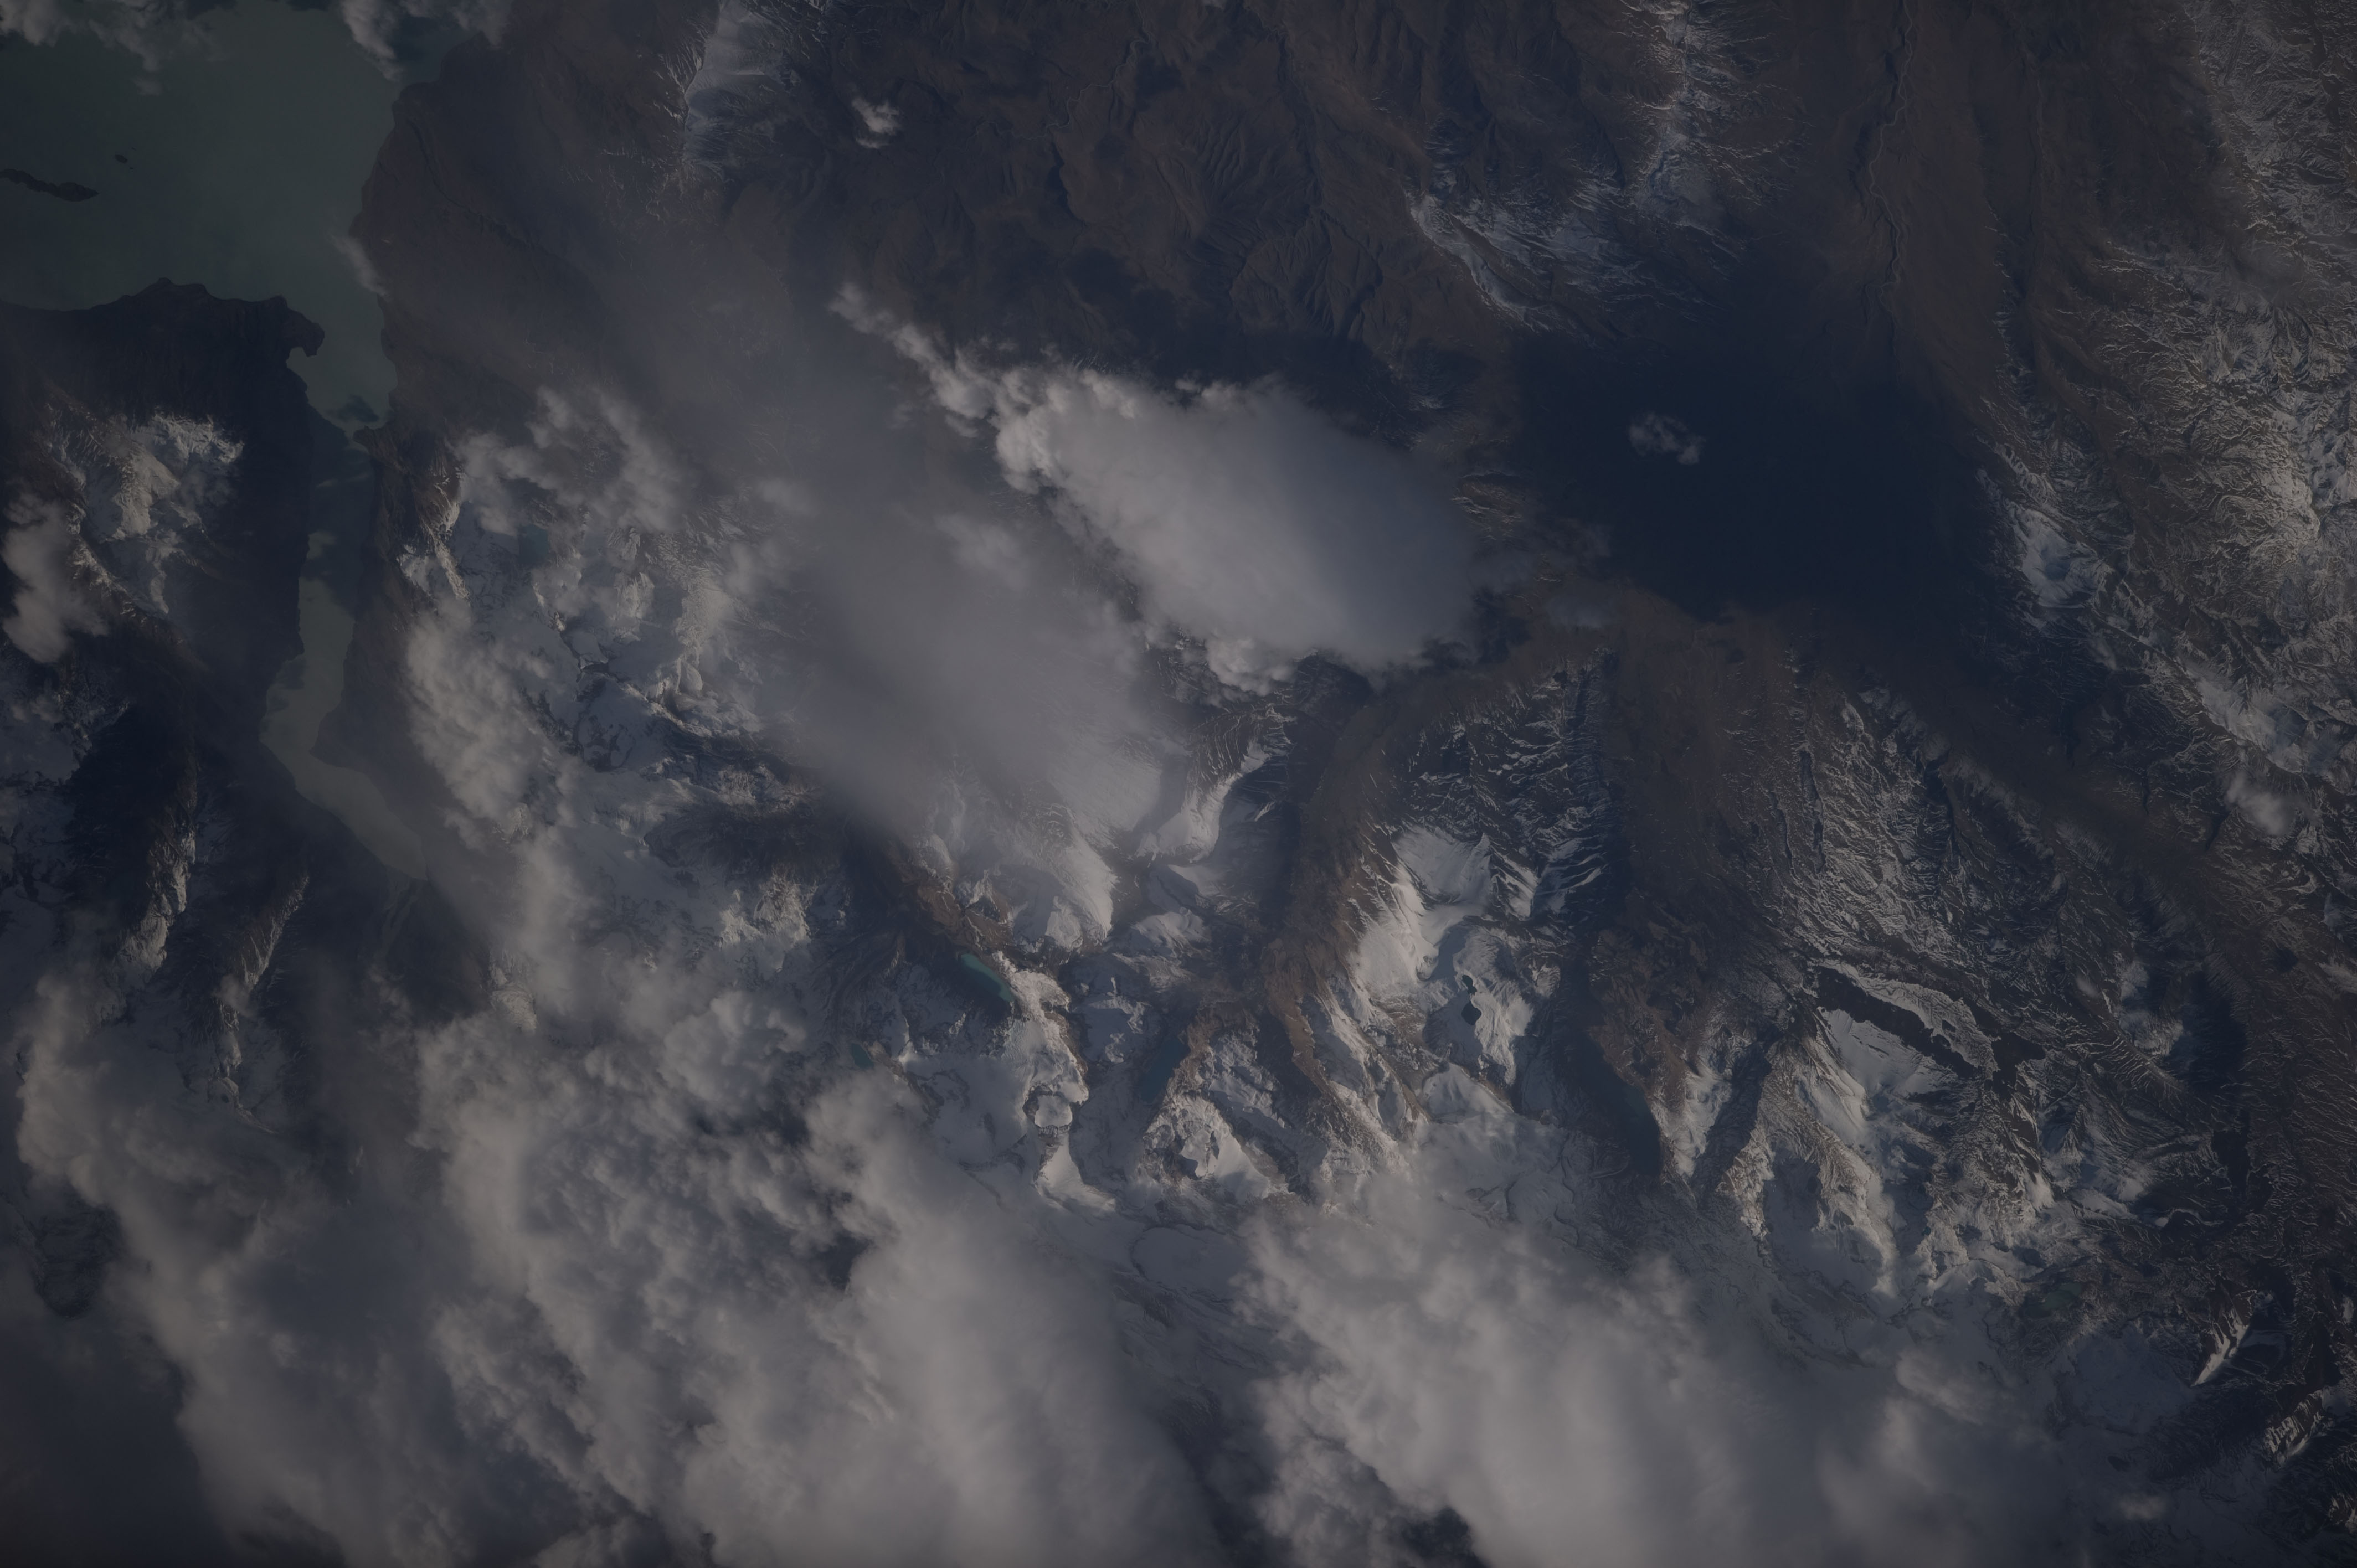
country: ARGENTINA
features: SNOWY ANDES FOOTHILLS, L. VIEDMA
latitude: -49.9
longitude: -72.9
